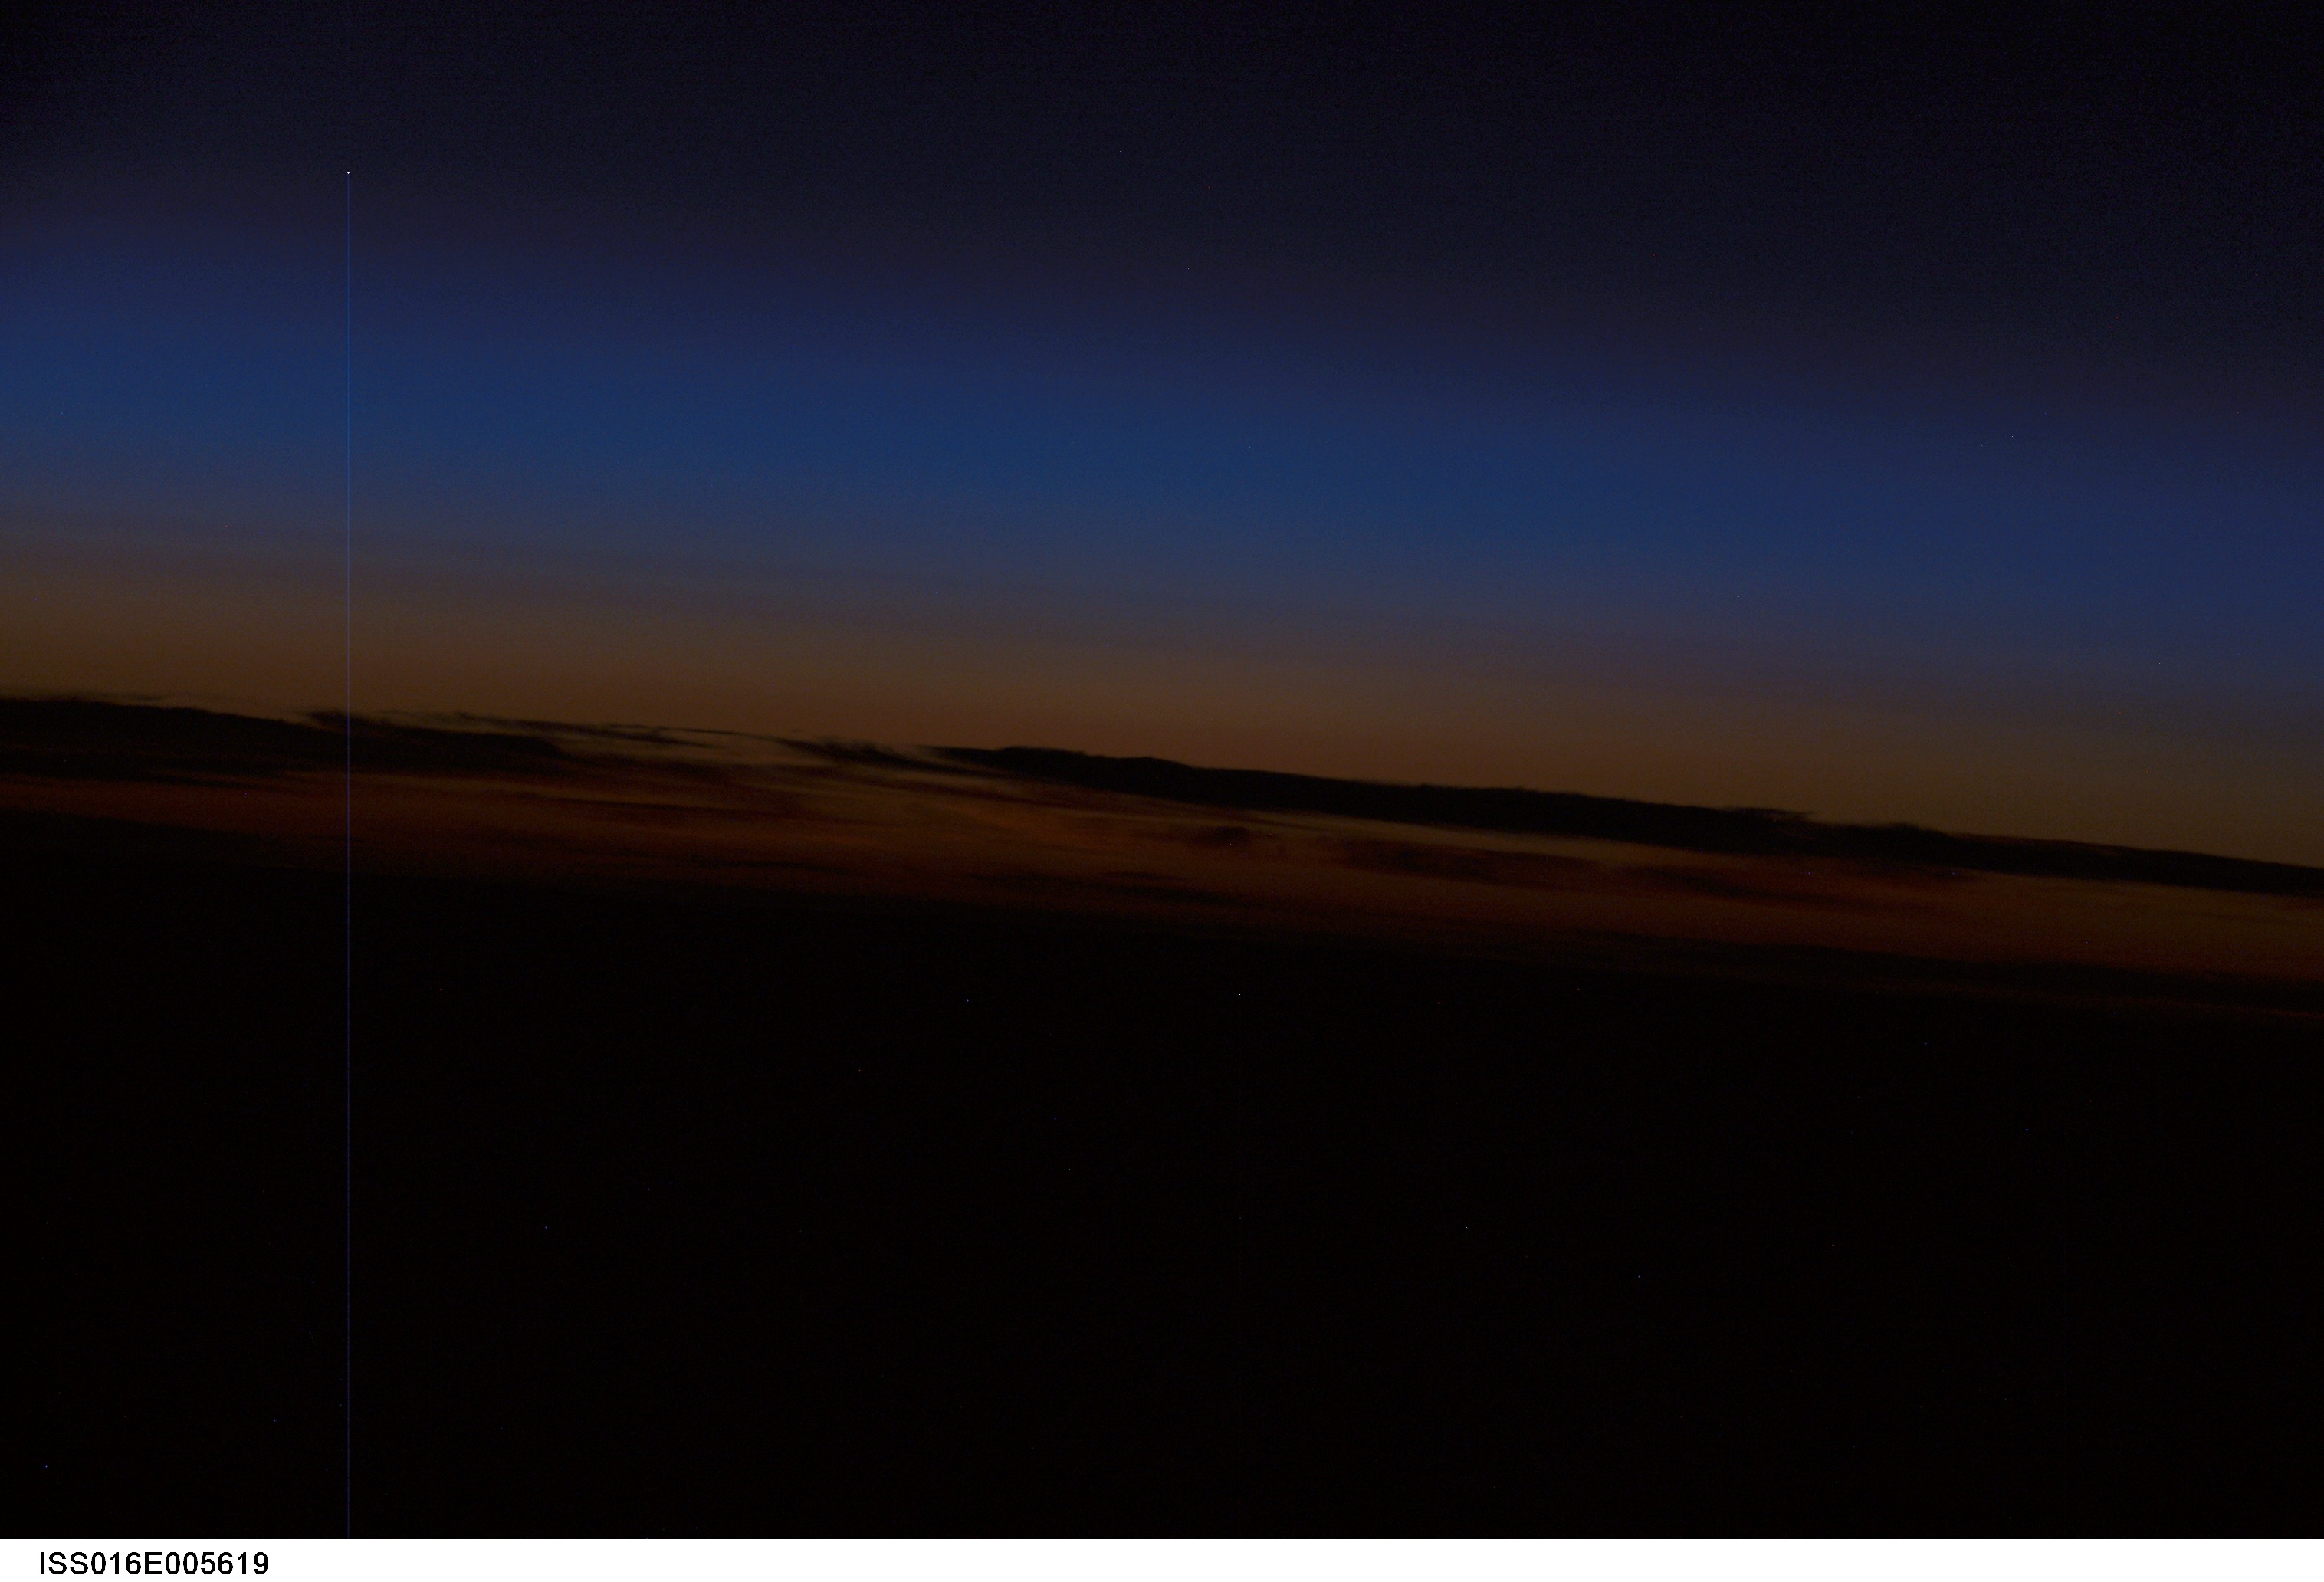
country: ATLANTIC OCEAN
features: ATMOSPHERIC LIMB, DUSK
